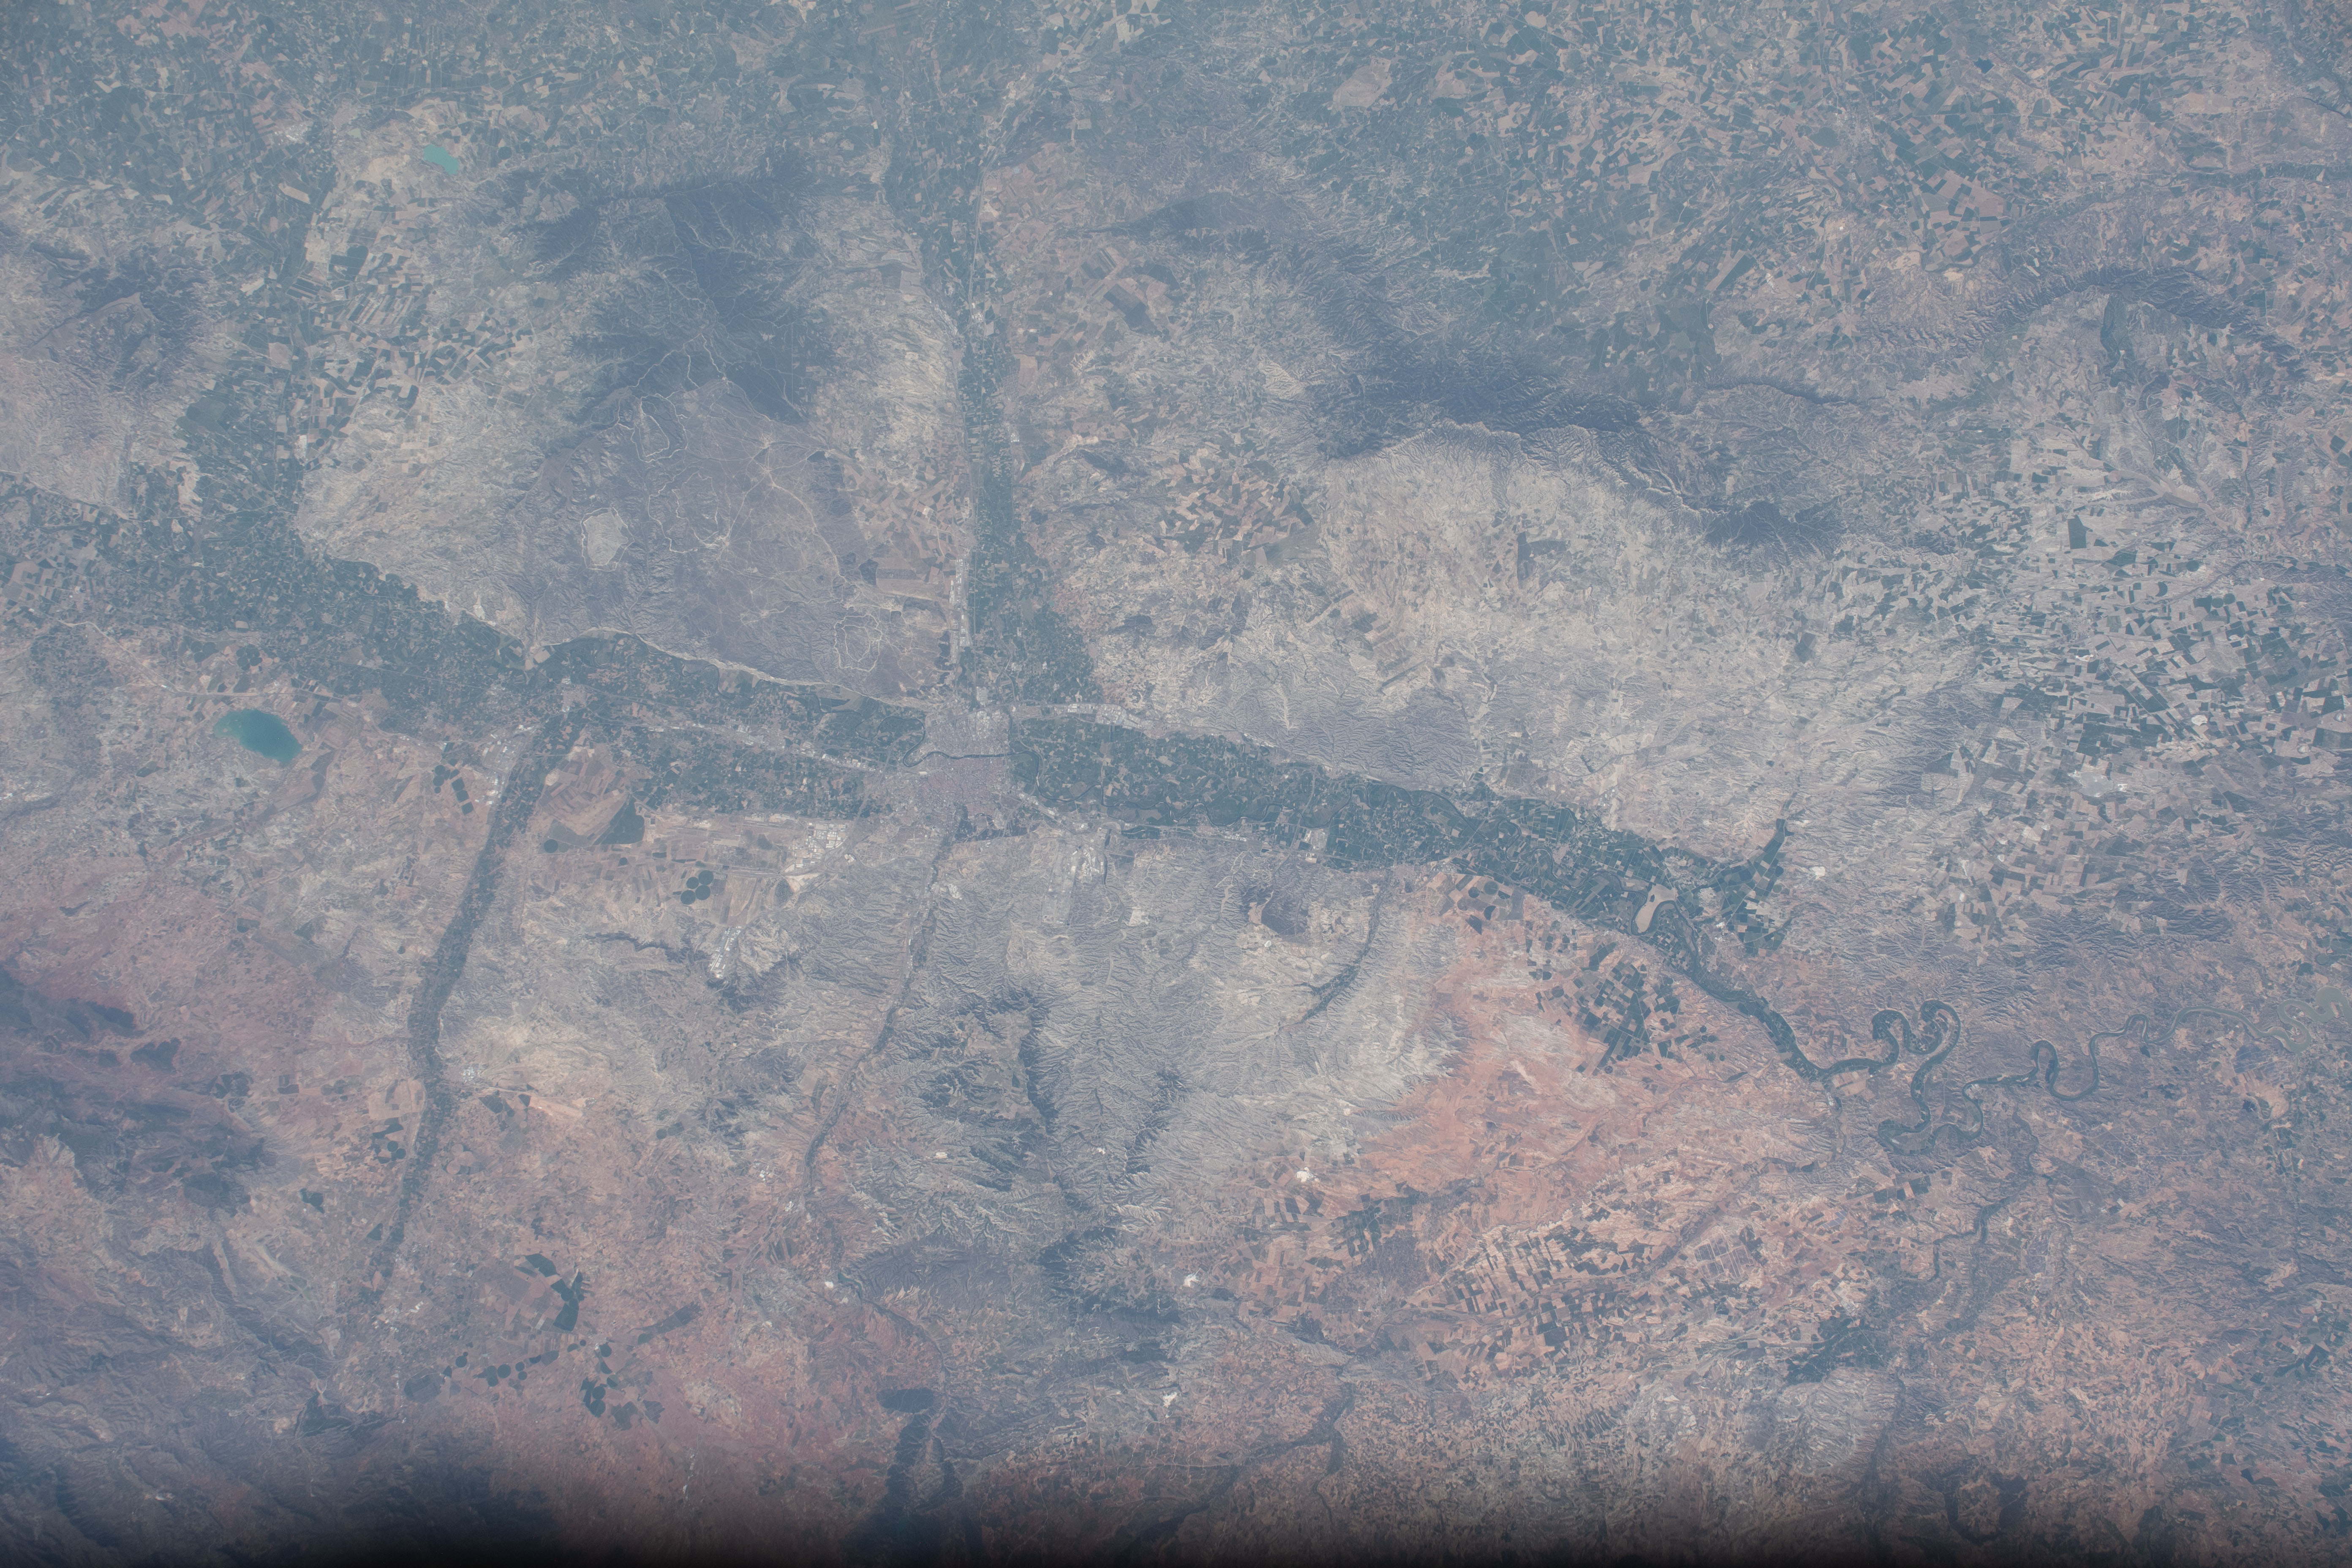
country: SPAIN
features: AGRICULTURAL PLOT
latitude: 41.6
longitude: -0.7
